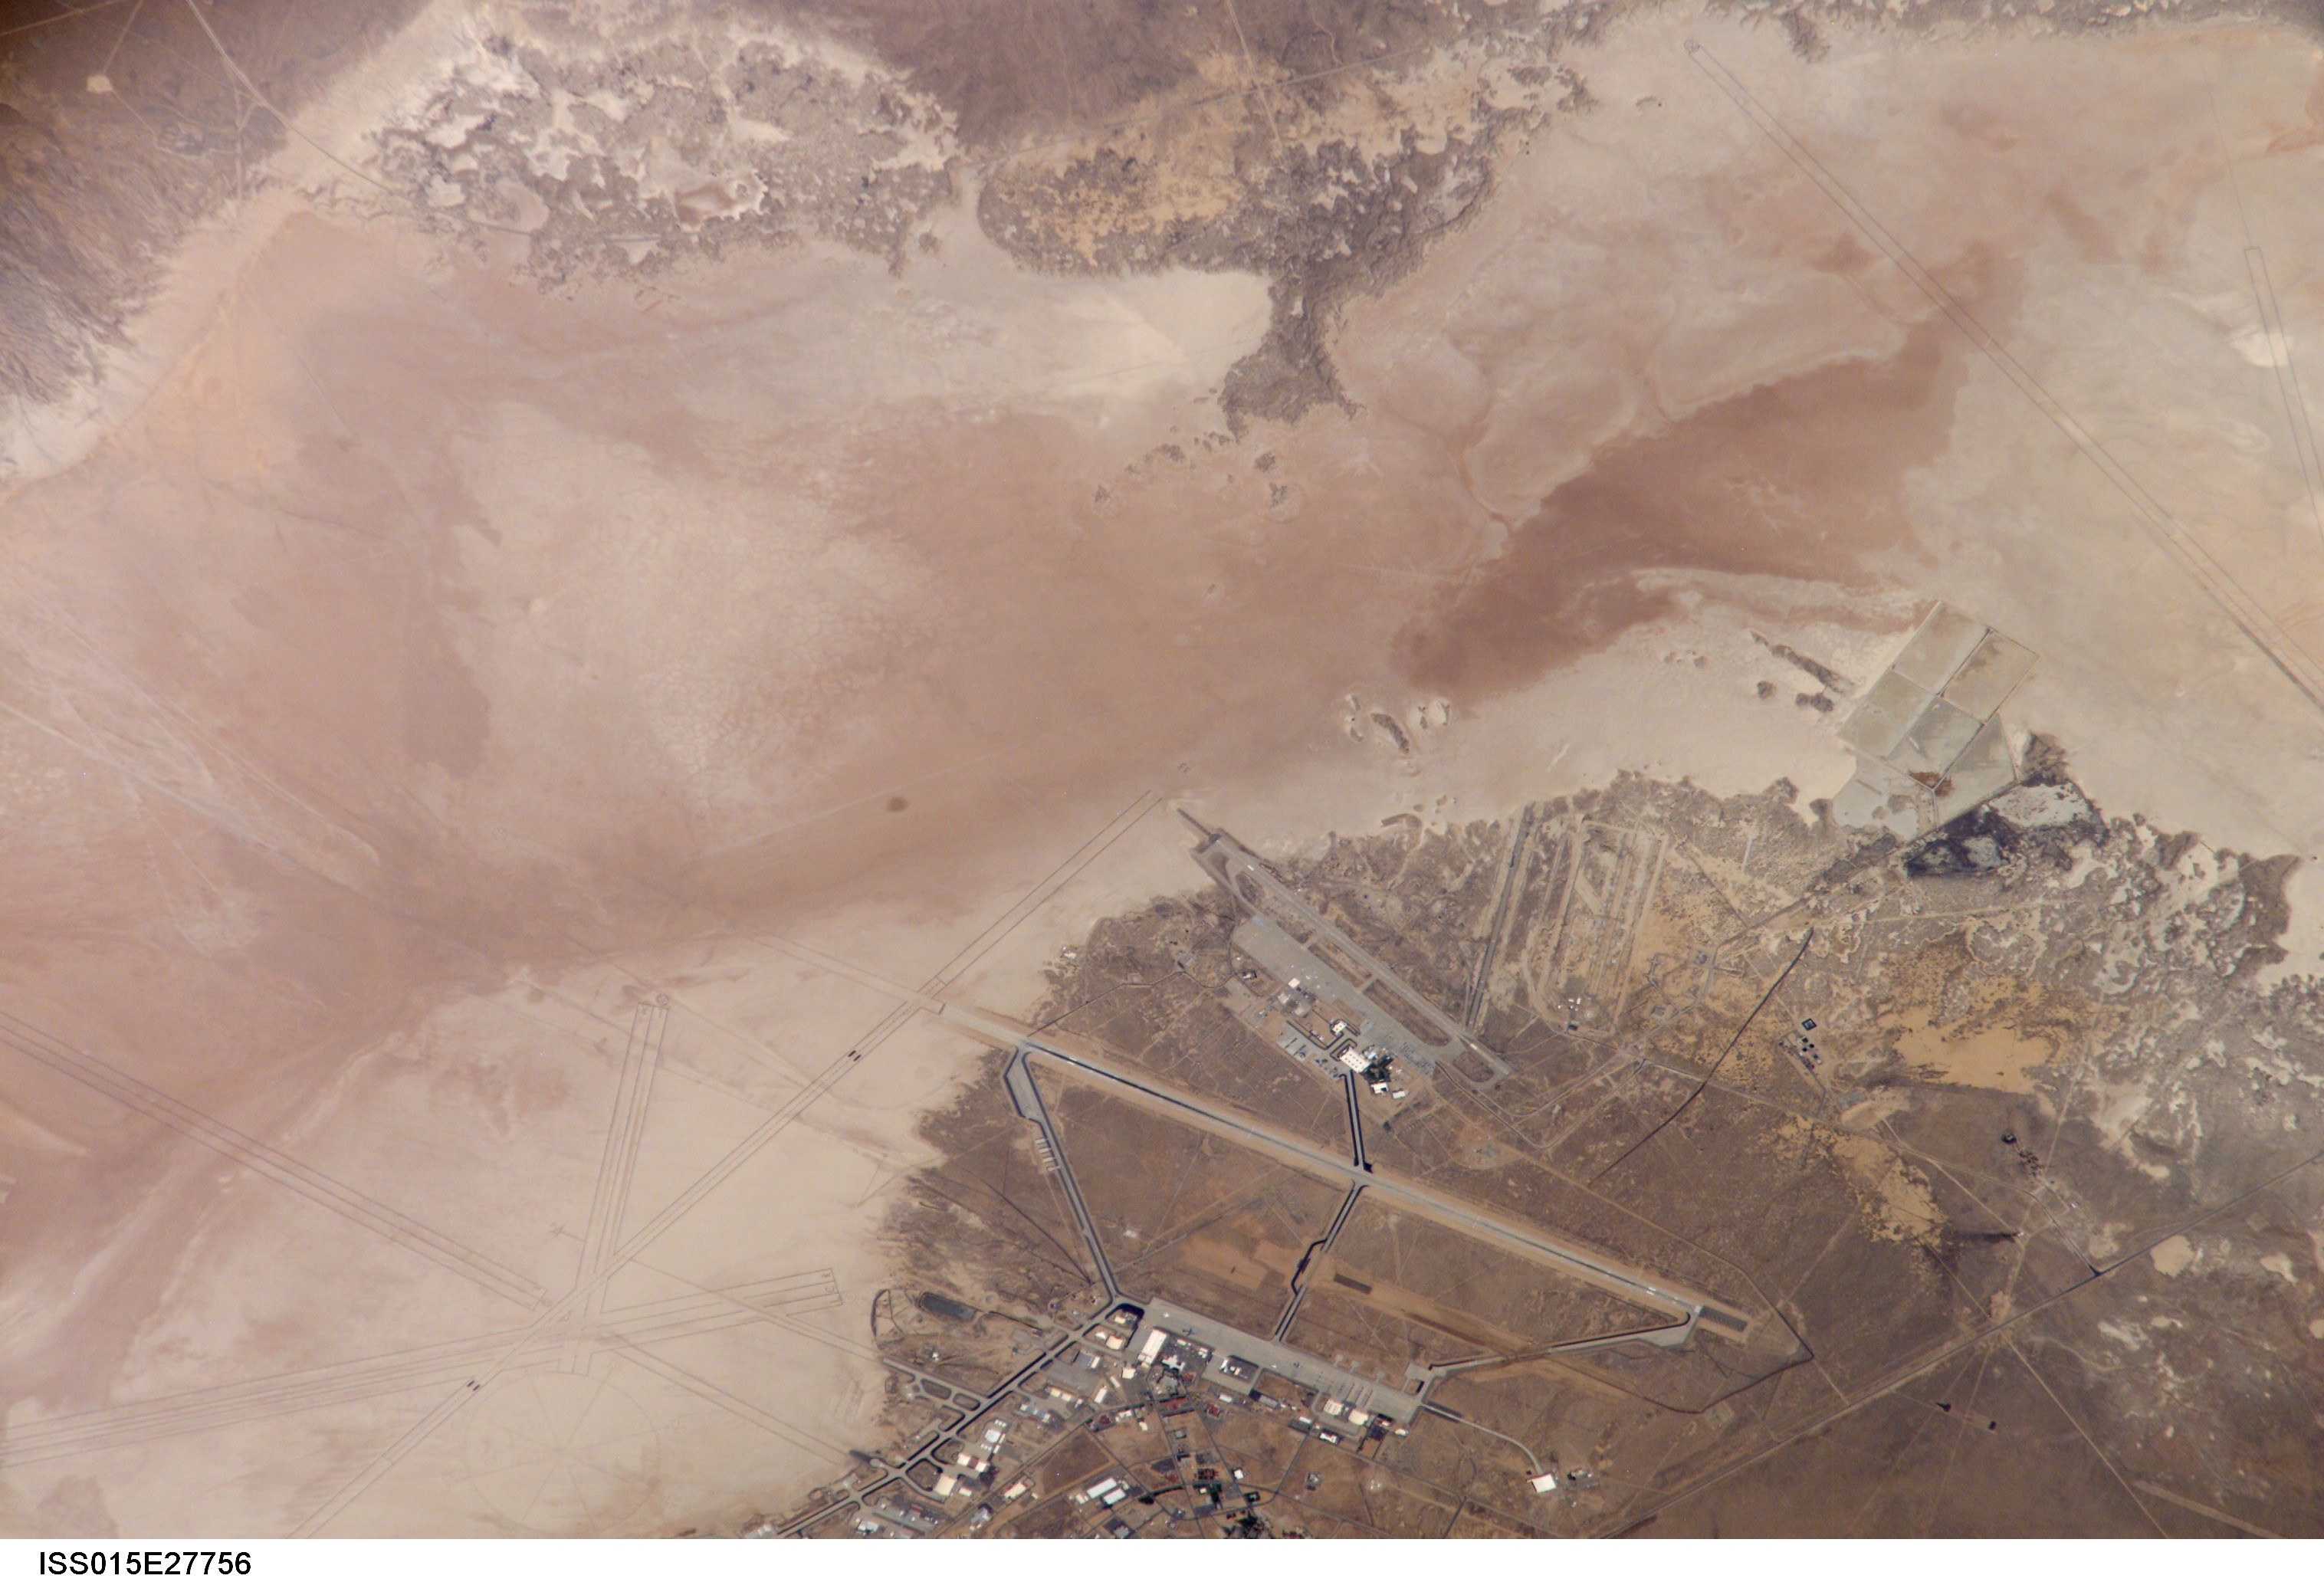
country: USA-CALIFORNIA
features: EDWARDS AFB, ROGERS LAKE
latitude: 34.9
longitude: -117.8
